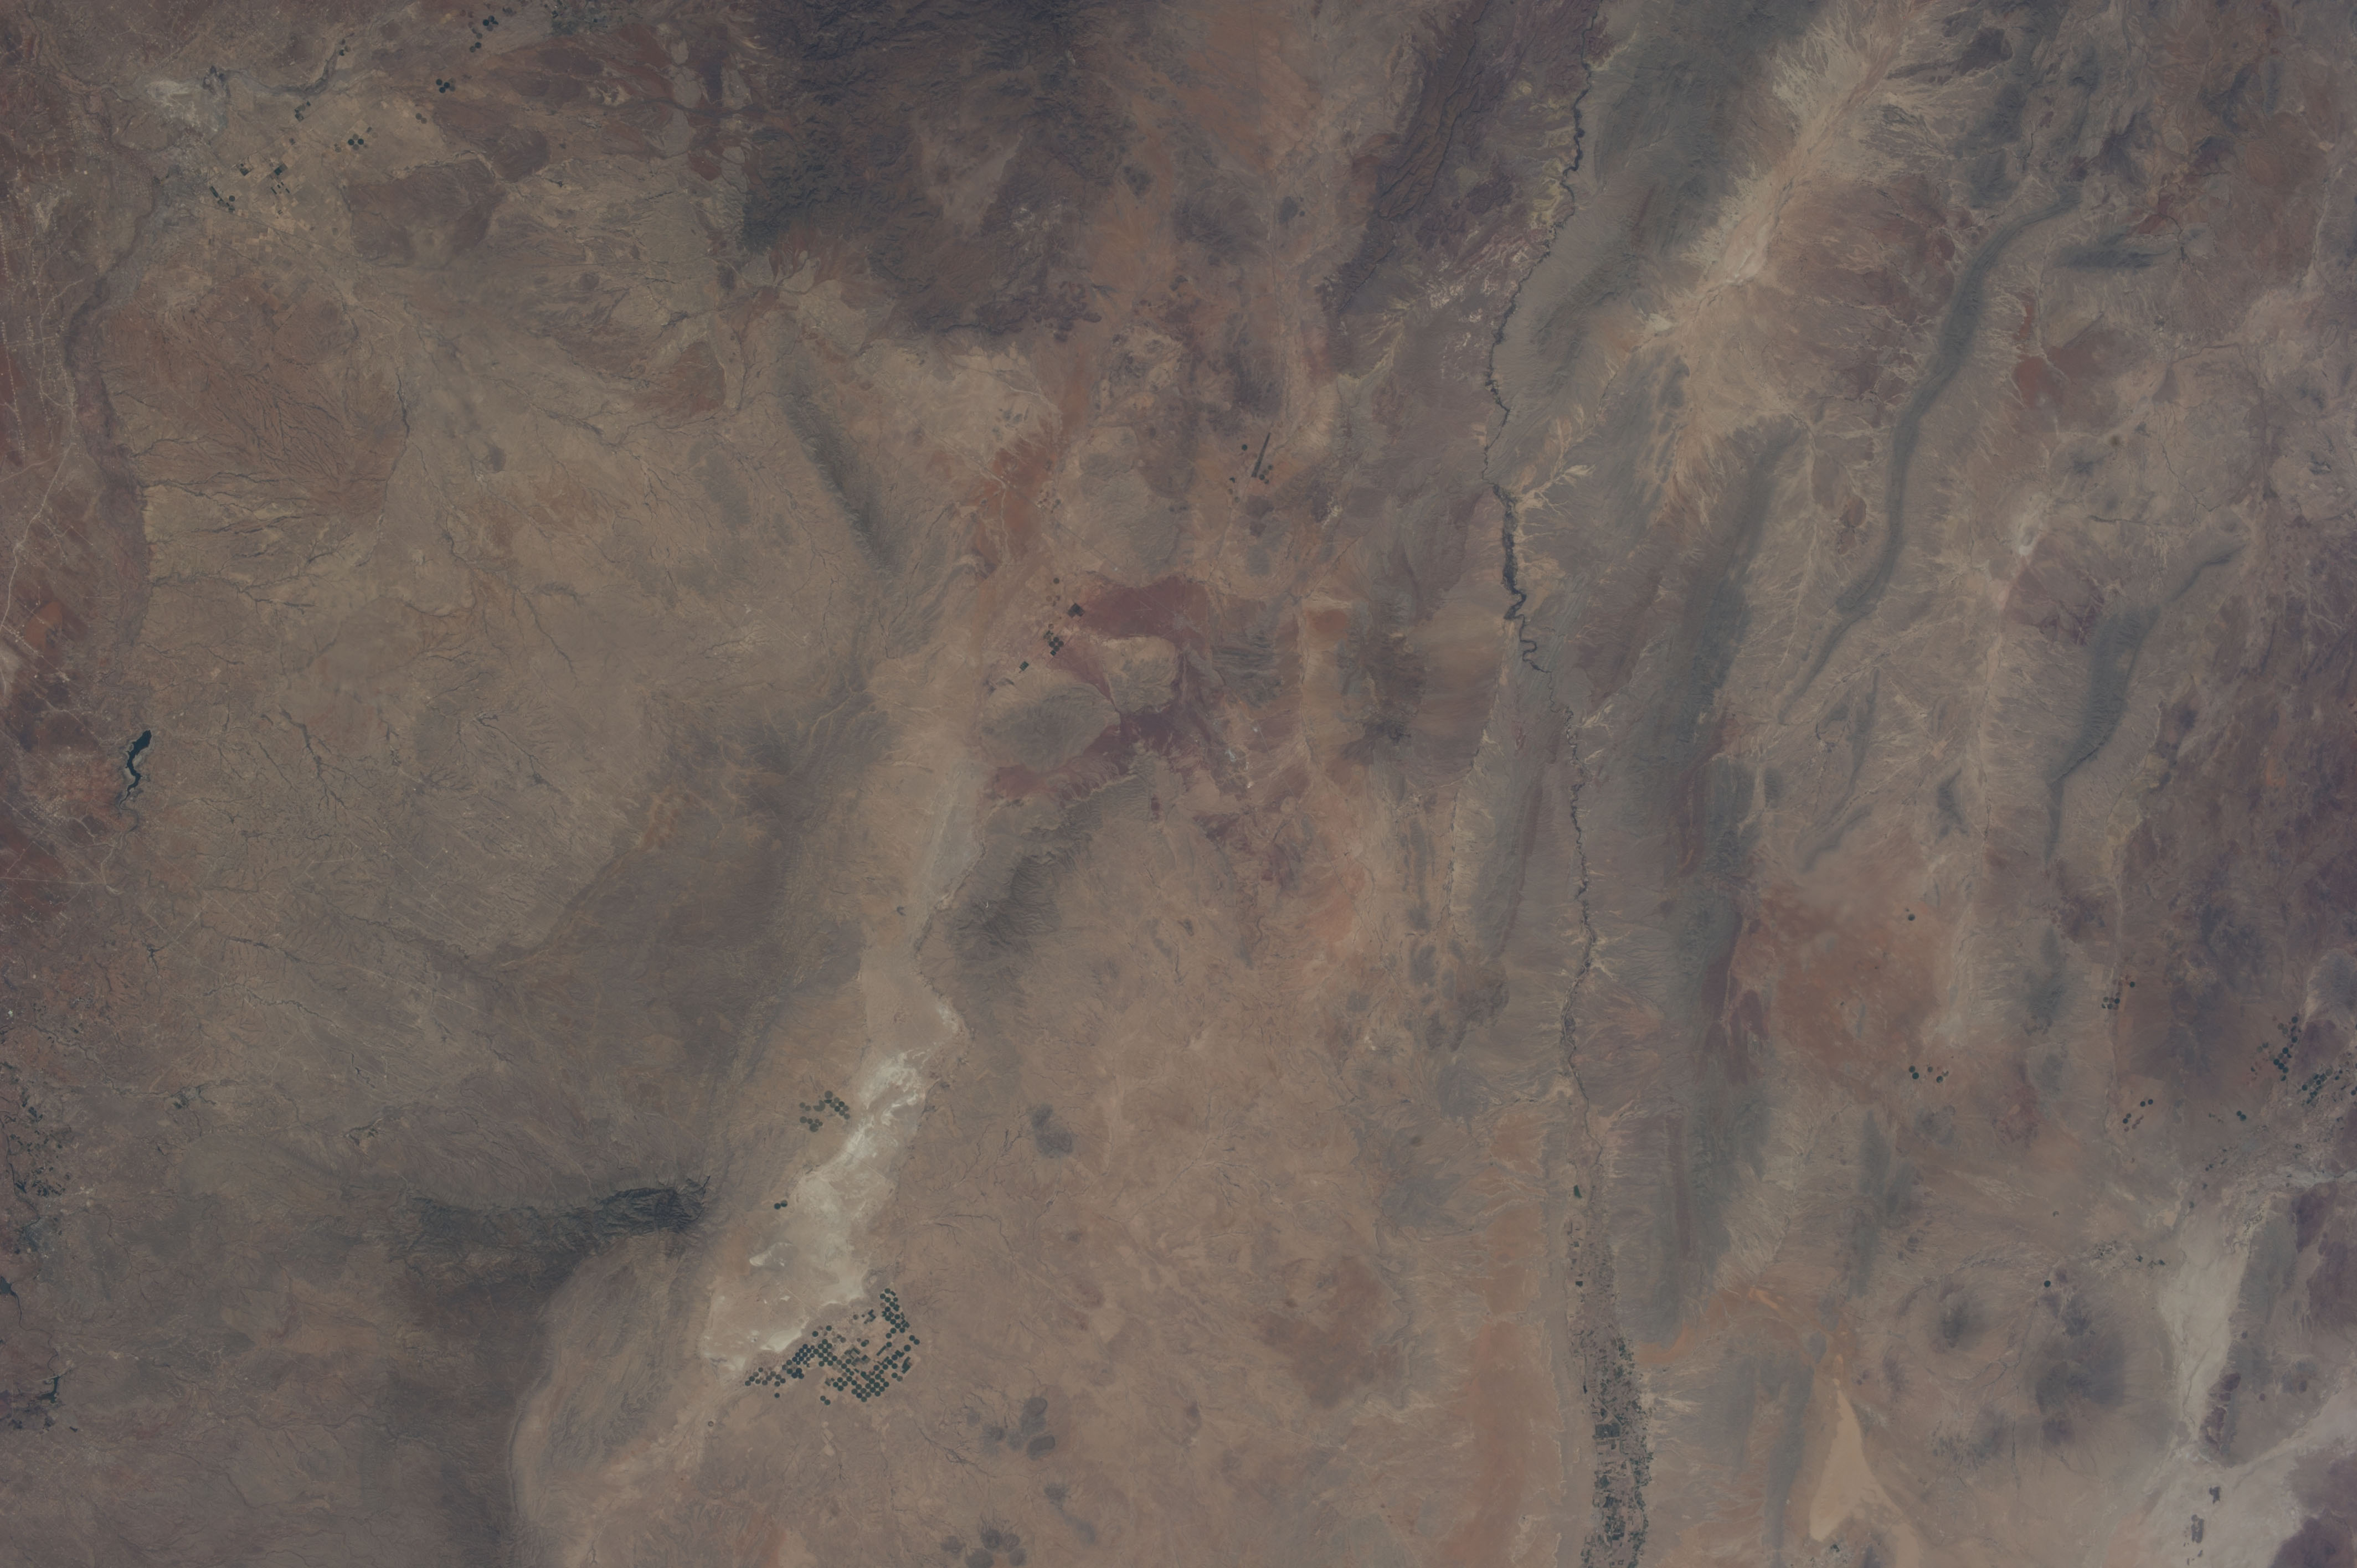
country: USA-TEXAS
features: RIO GRANDE R. V., CHIHUAHUAN DES., GUADALUPE MTS., DIABLO PLAT., DAVIS MTS.
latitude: 31.0
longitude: -105.0
